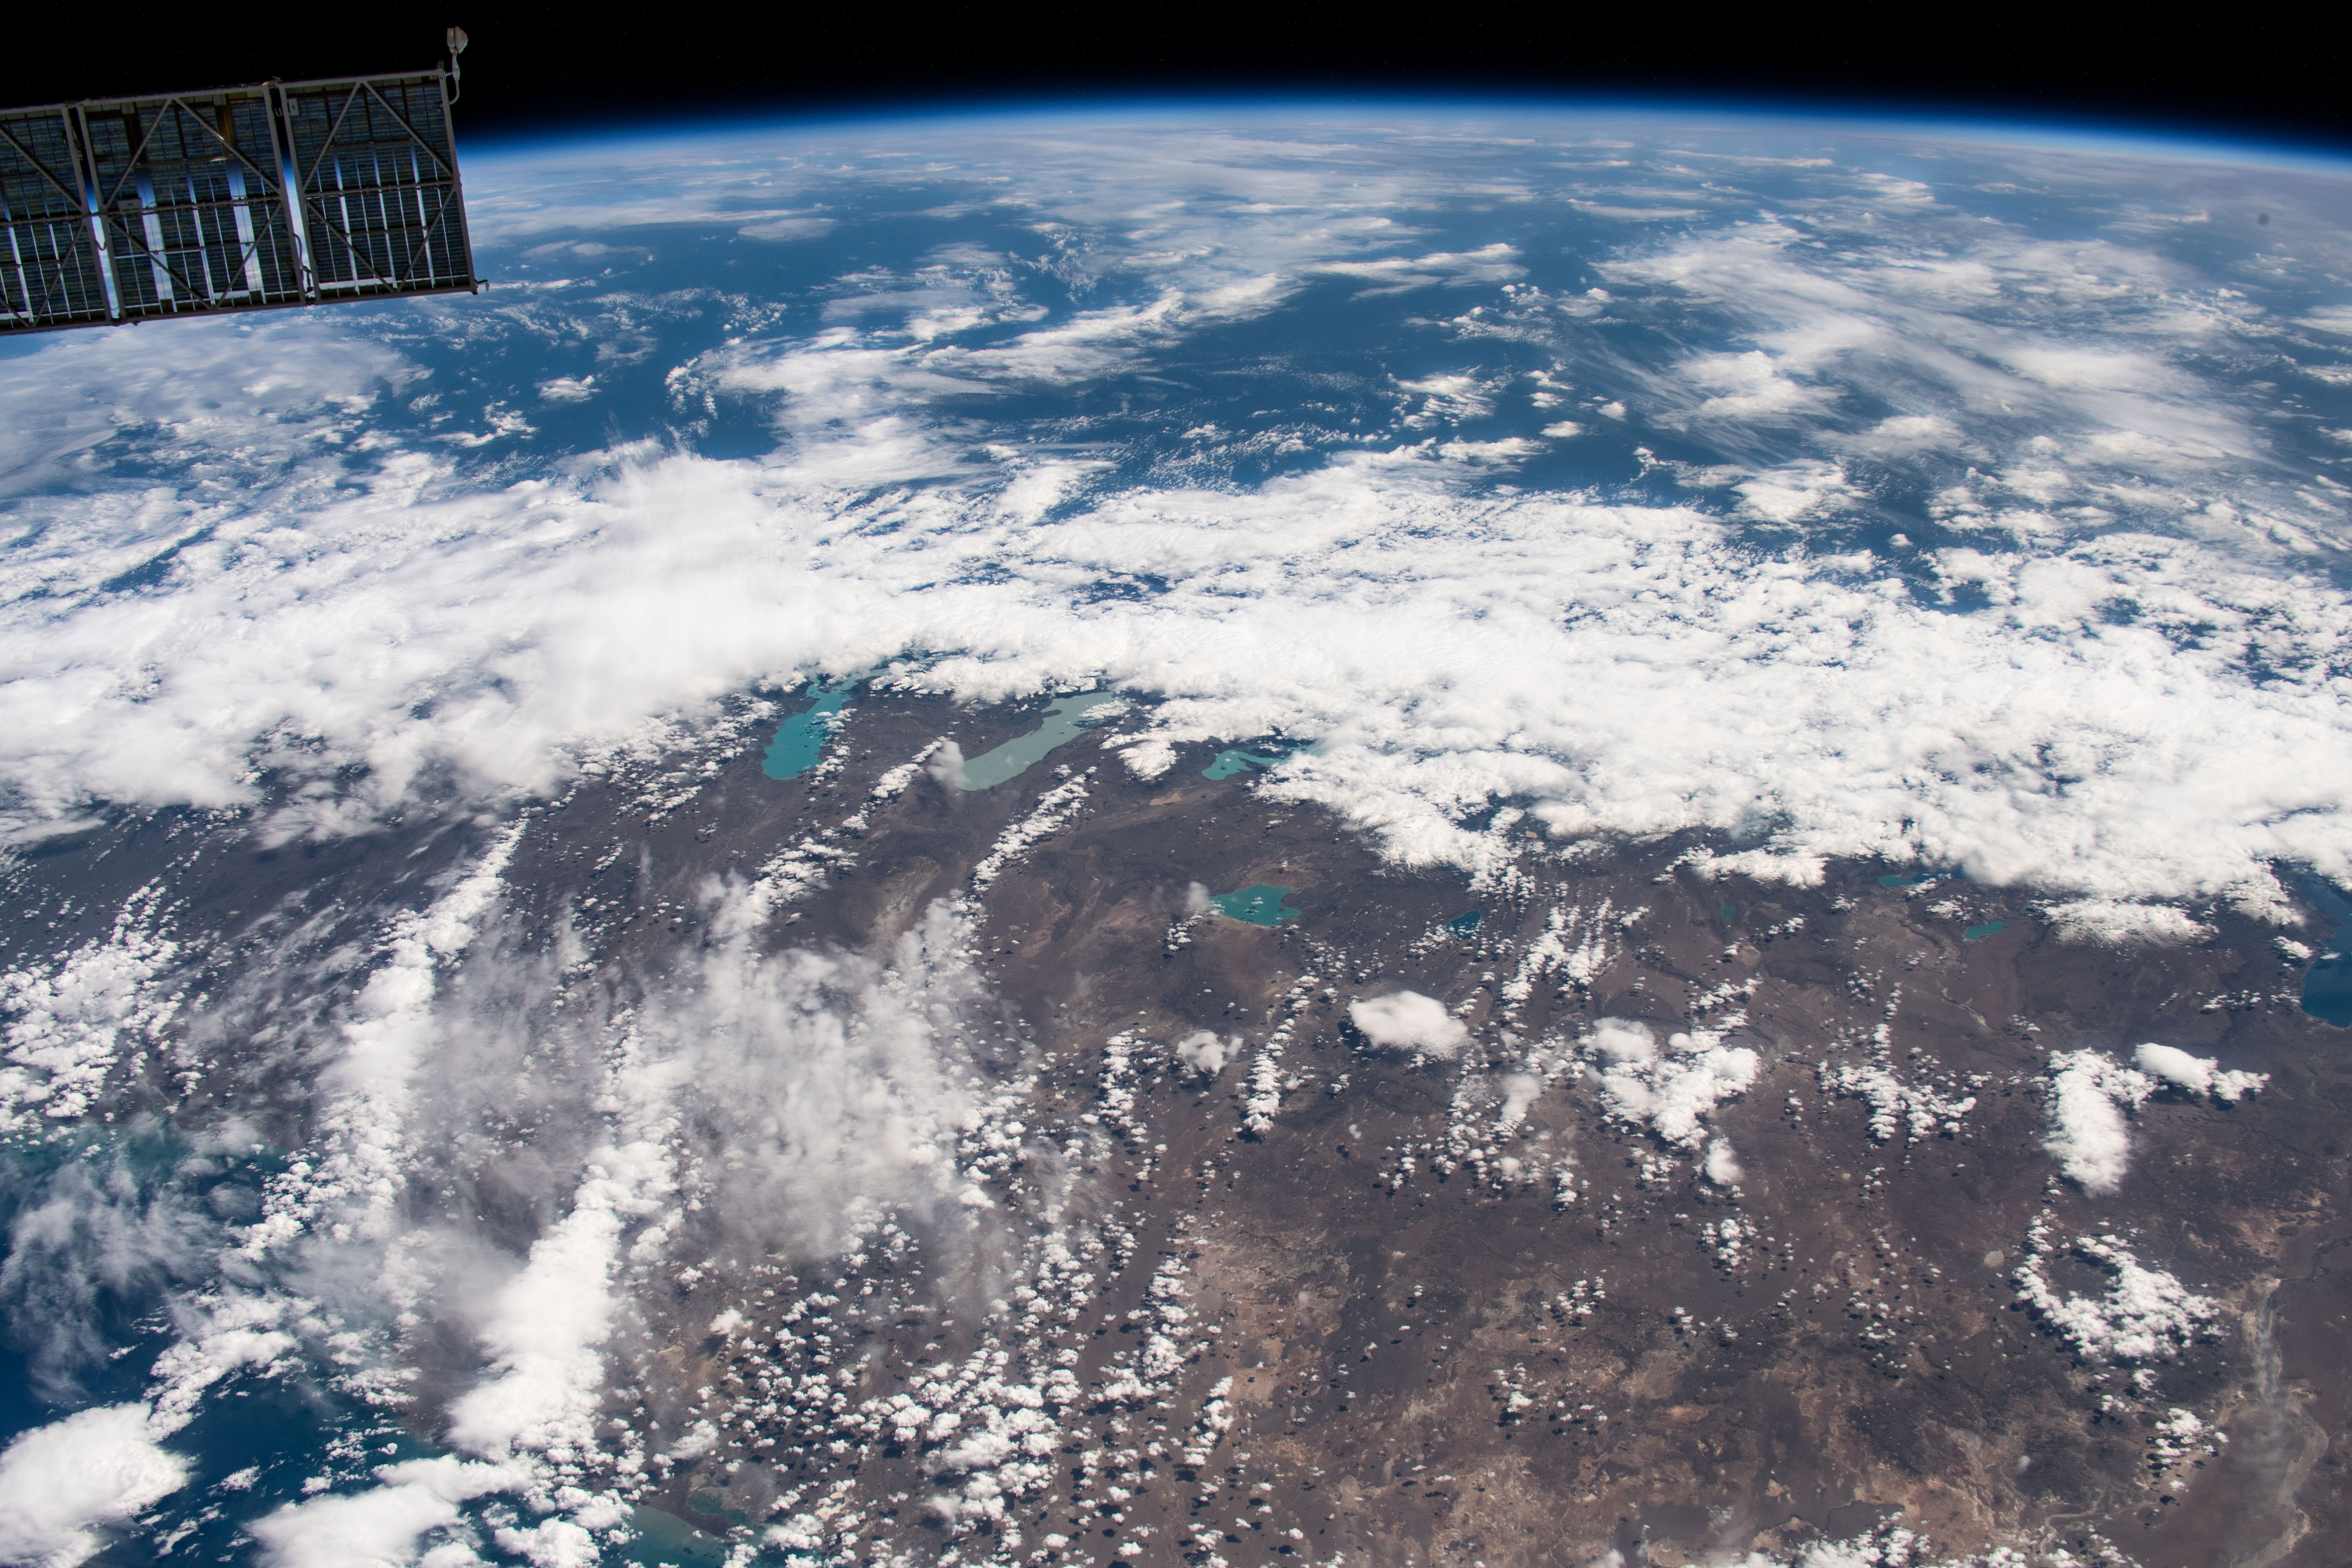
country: ARGENTINA
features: ARGENTINO LAKE, VIEDMA LAKE, O'HIGGINS/SAN MARTIN LAKE, CARDIEL LAKE, SOUTHERN PATAGONIA ICEFIELDS
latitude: -49.0
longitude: -72.0
